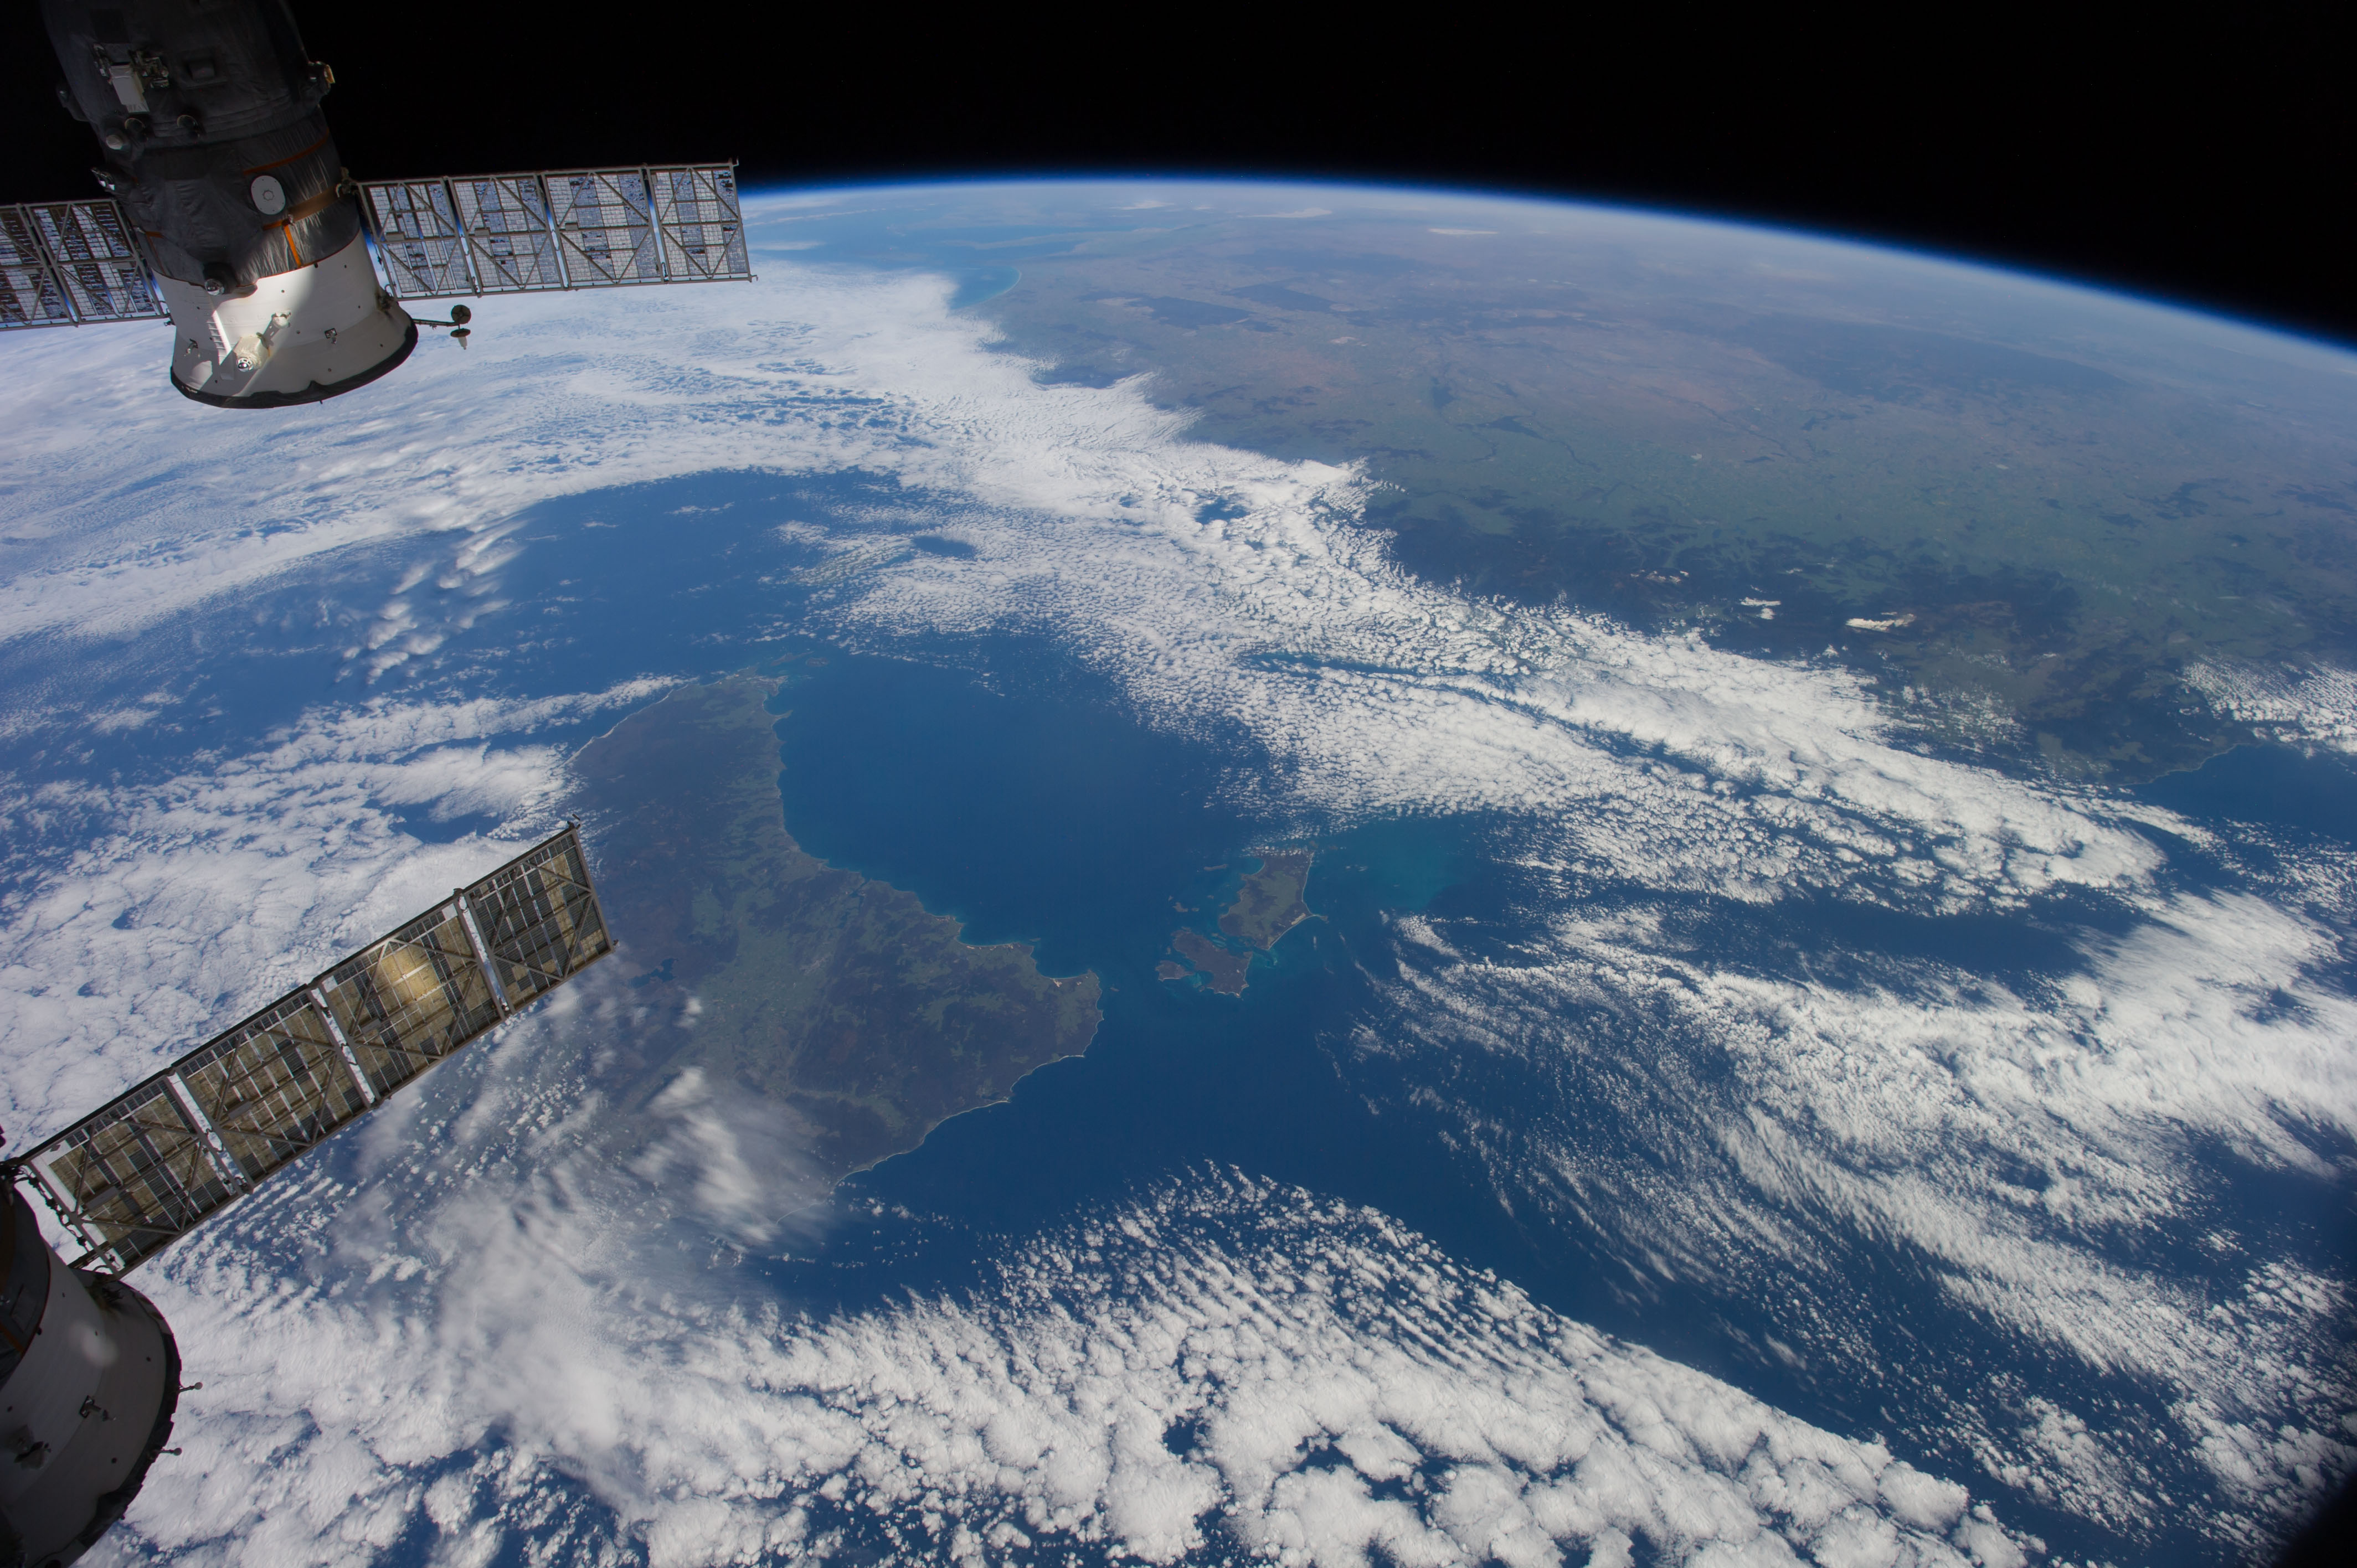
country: AUSTRALIA-T
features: GREAT DIVIDING RA., TASMANIA, BASS STR., AUSTRALIAN ALPS, FLINDERS I., CAPE BARREN I.
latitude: -40.0
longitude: 147.0
